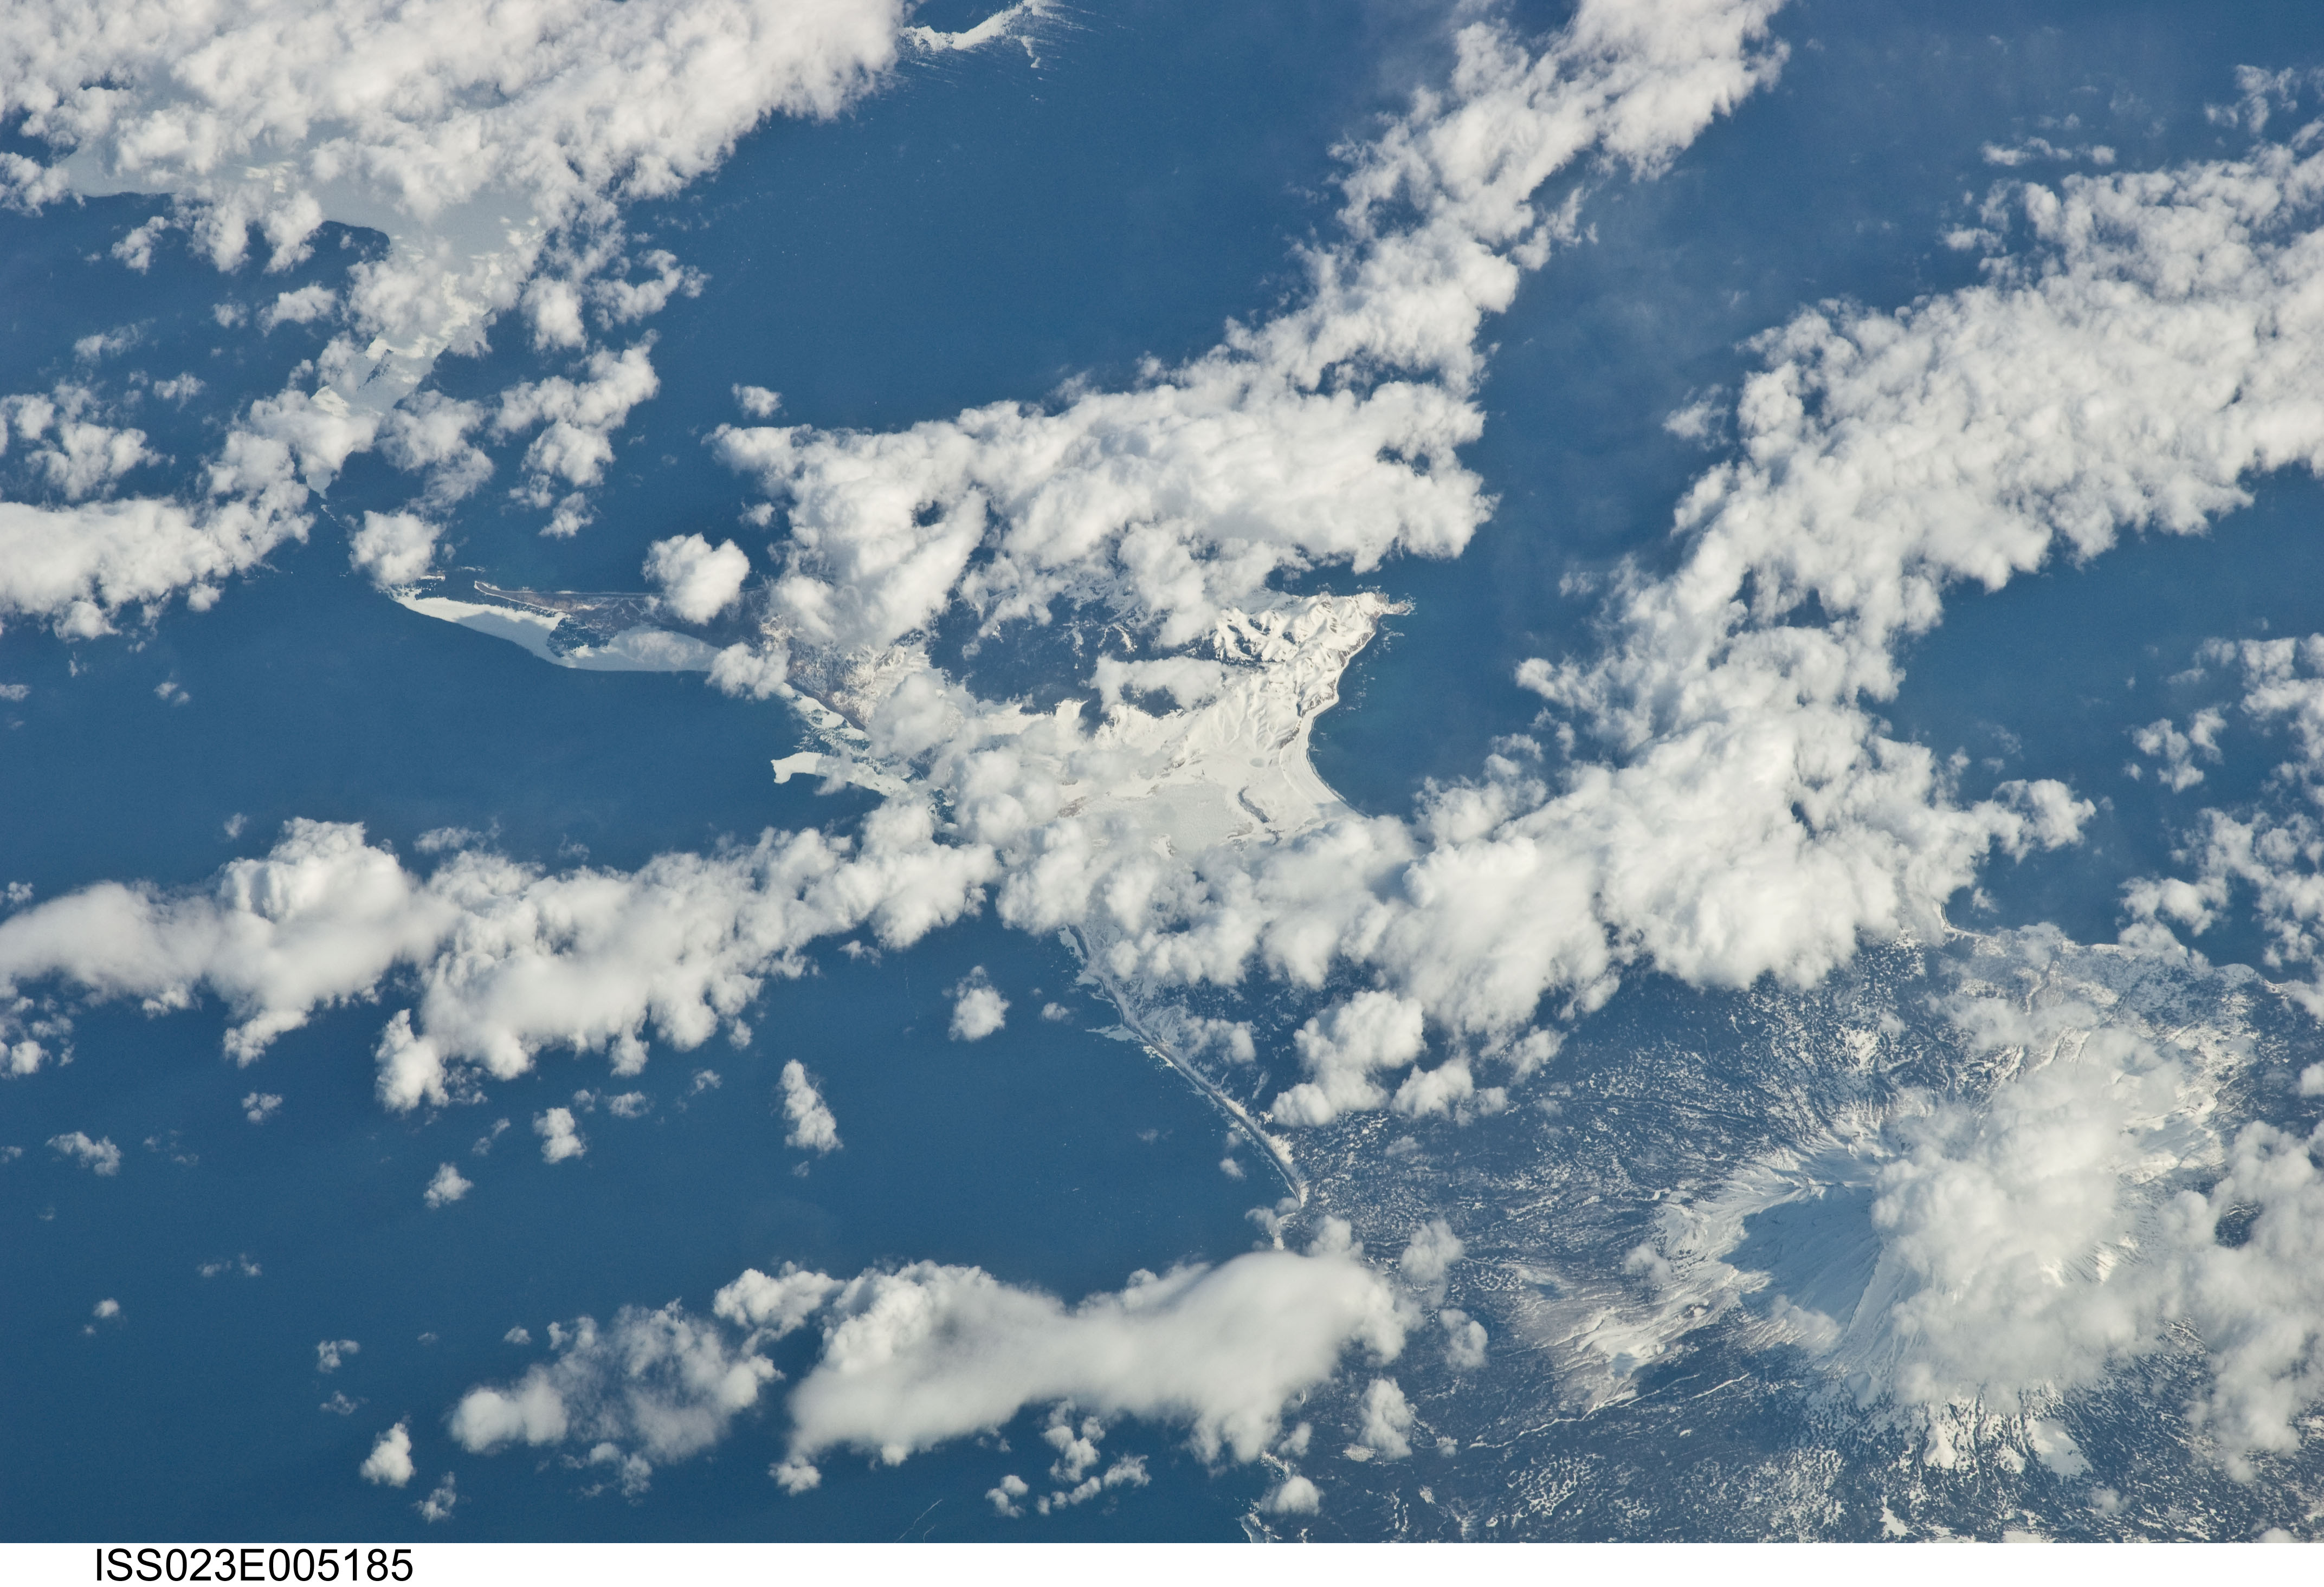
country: RUSSIAN FEDERATION
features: NORTHEAST KUNASHIRI ISLAND, SNOW, TYATYA VOLCANO, FOR., ICE
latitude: 44.4
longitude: 146.4
